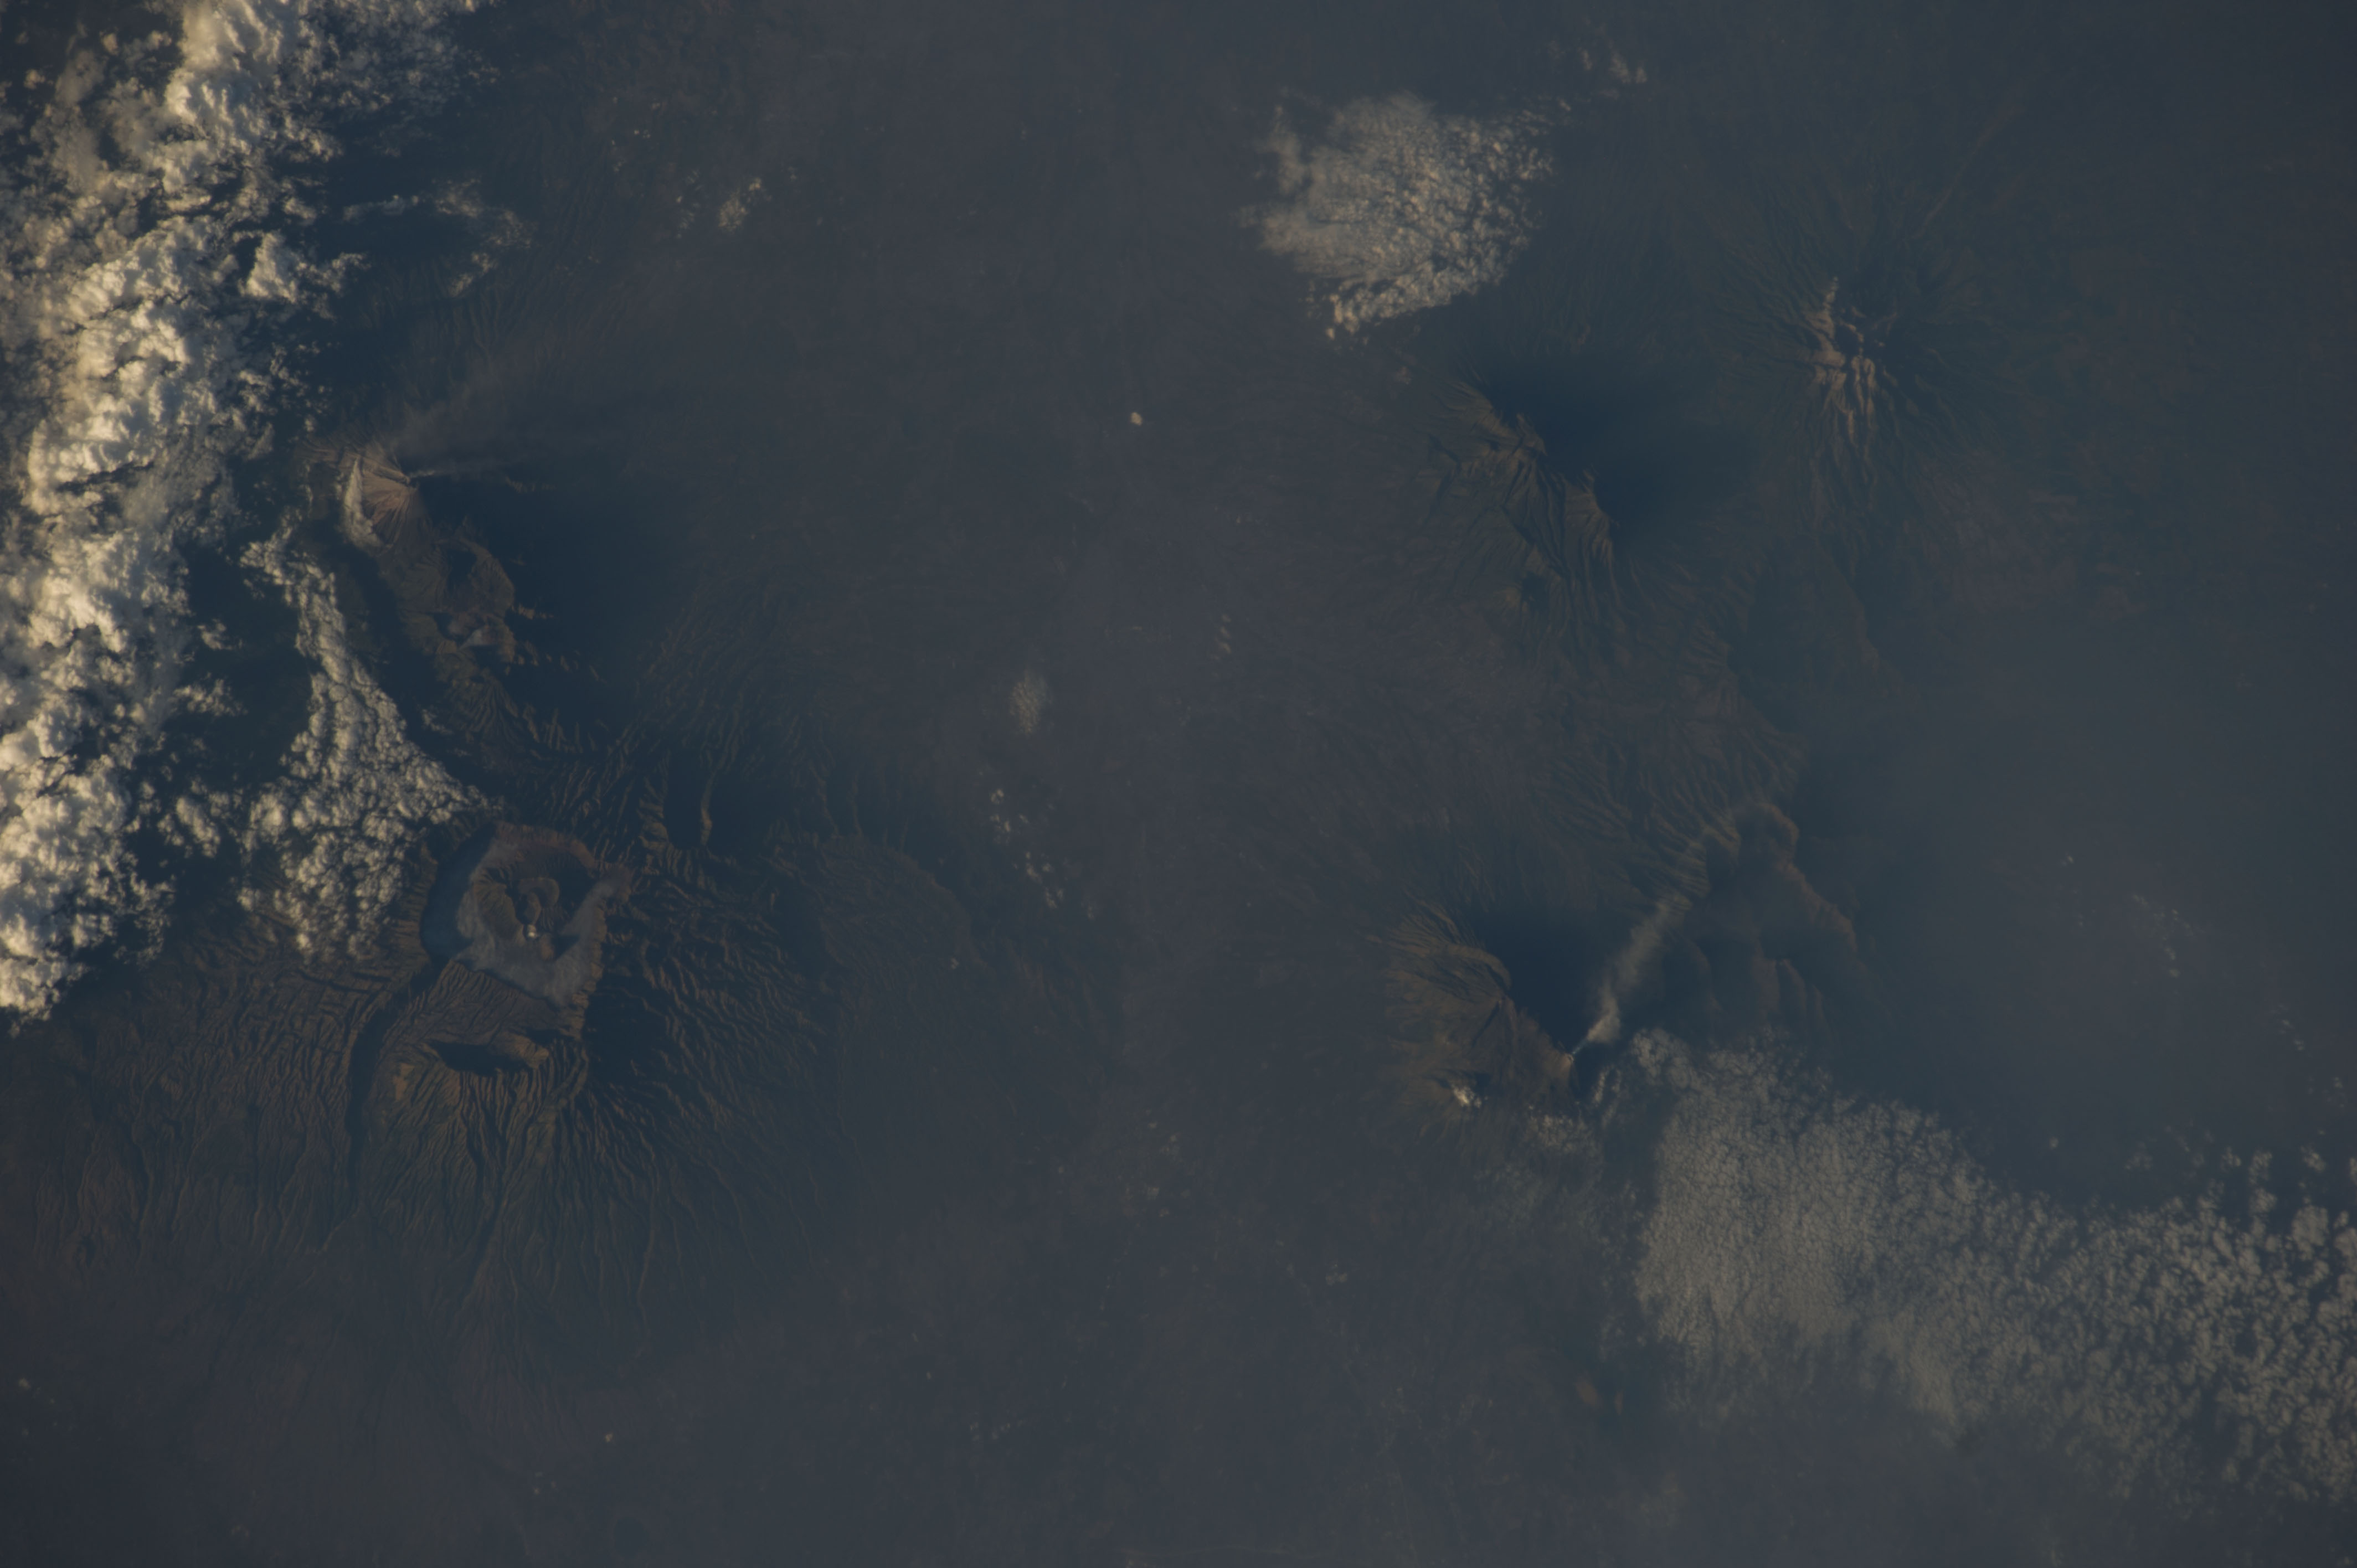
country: INDONESIA-J
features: MT. BROMO, MT. SEMERU, MT. BUTAK, MT. KAWI, ARJUNO-WELIRANG VOL., MT. KELUD
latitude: -7.9
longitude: 112.7
